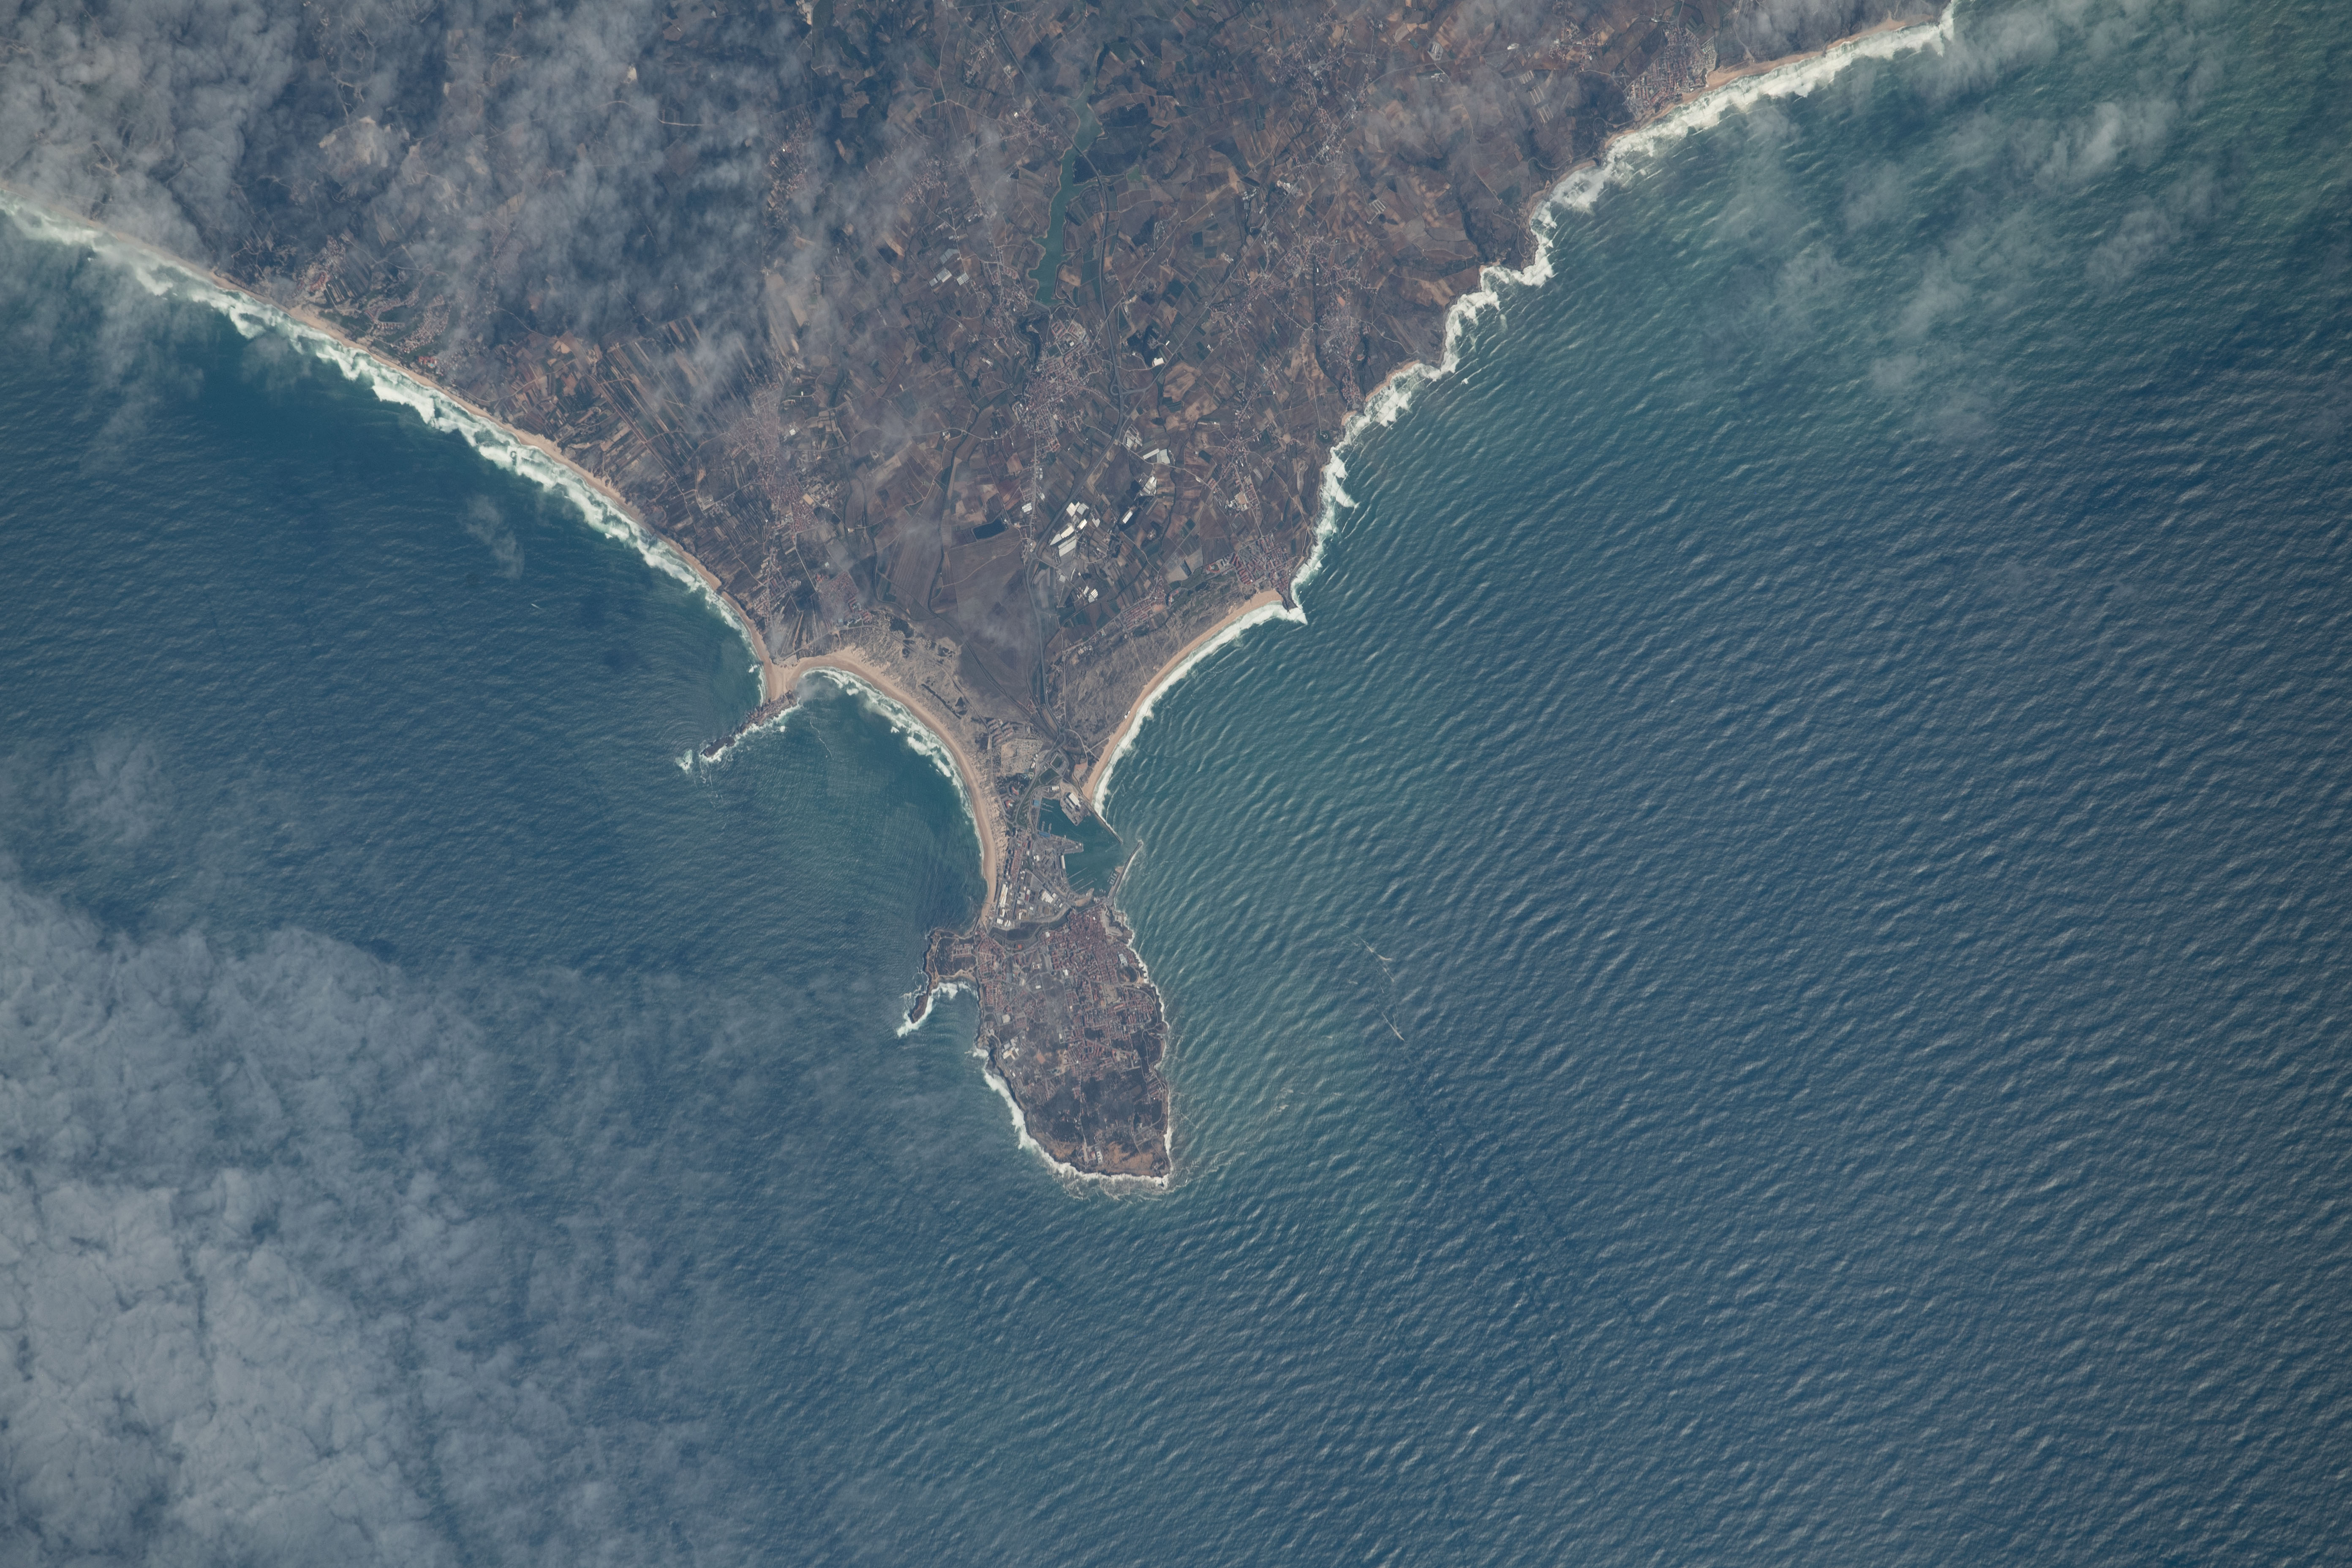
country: PORTUGAL
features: PENICHE
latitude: 39.3
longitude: -9.4
